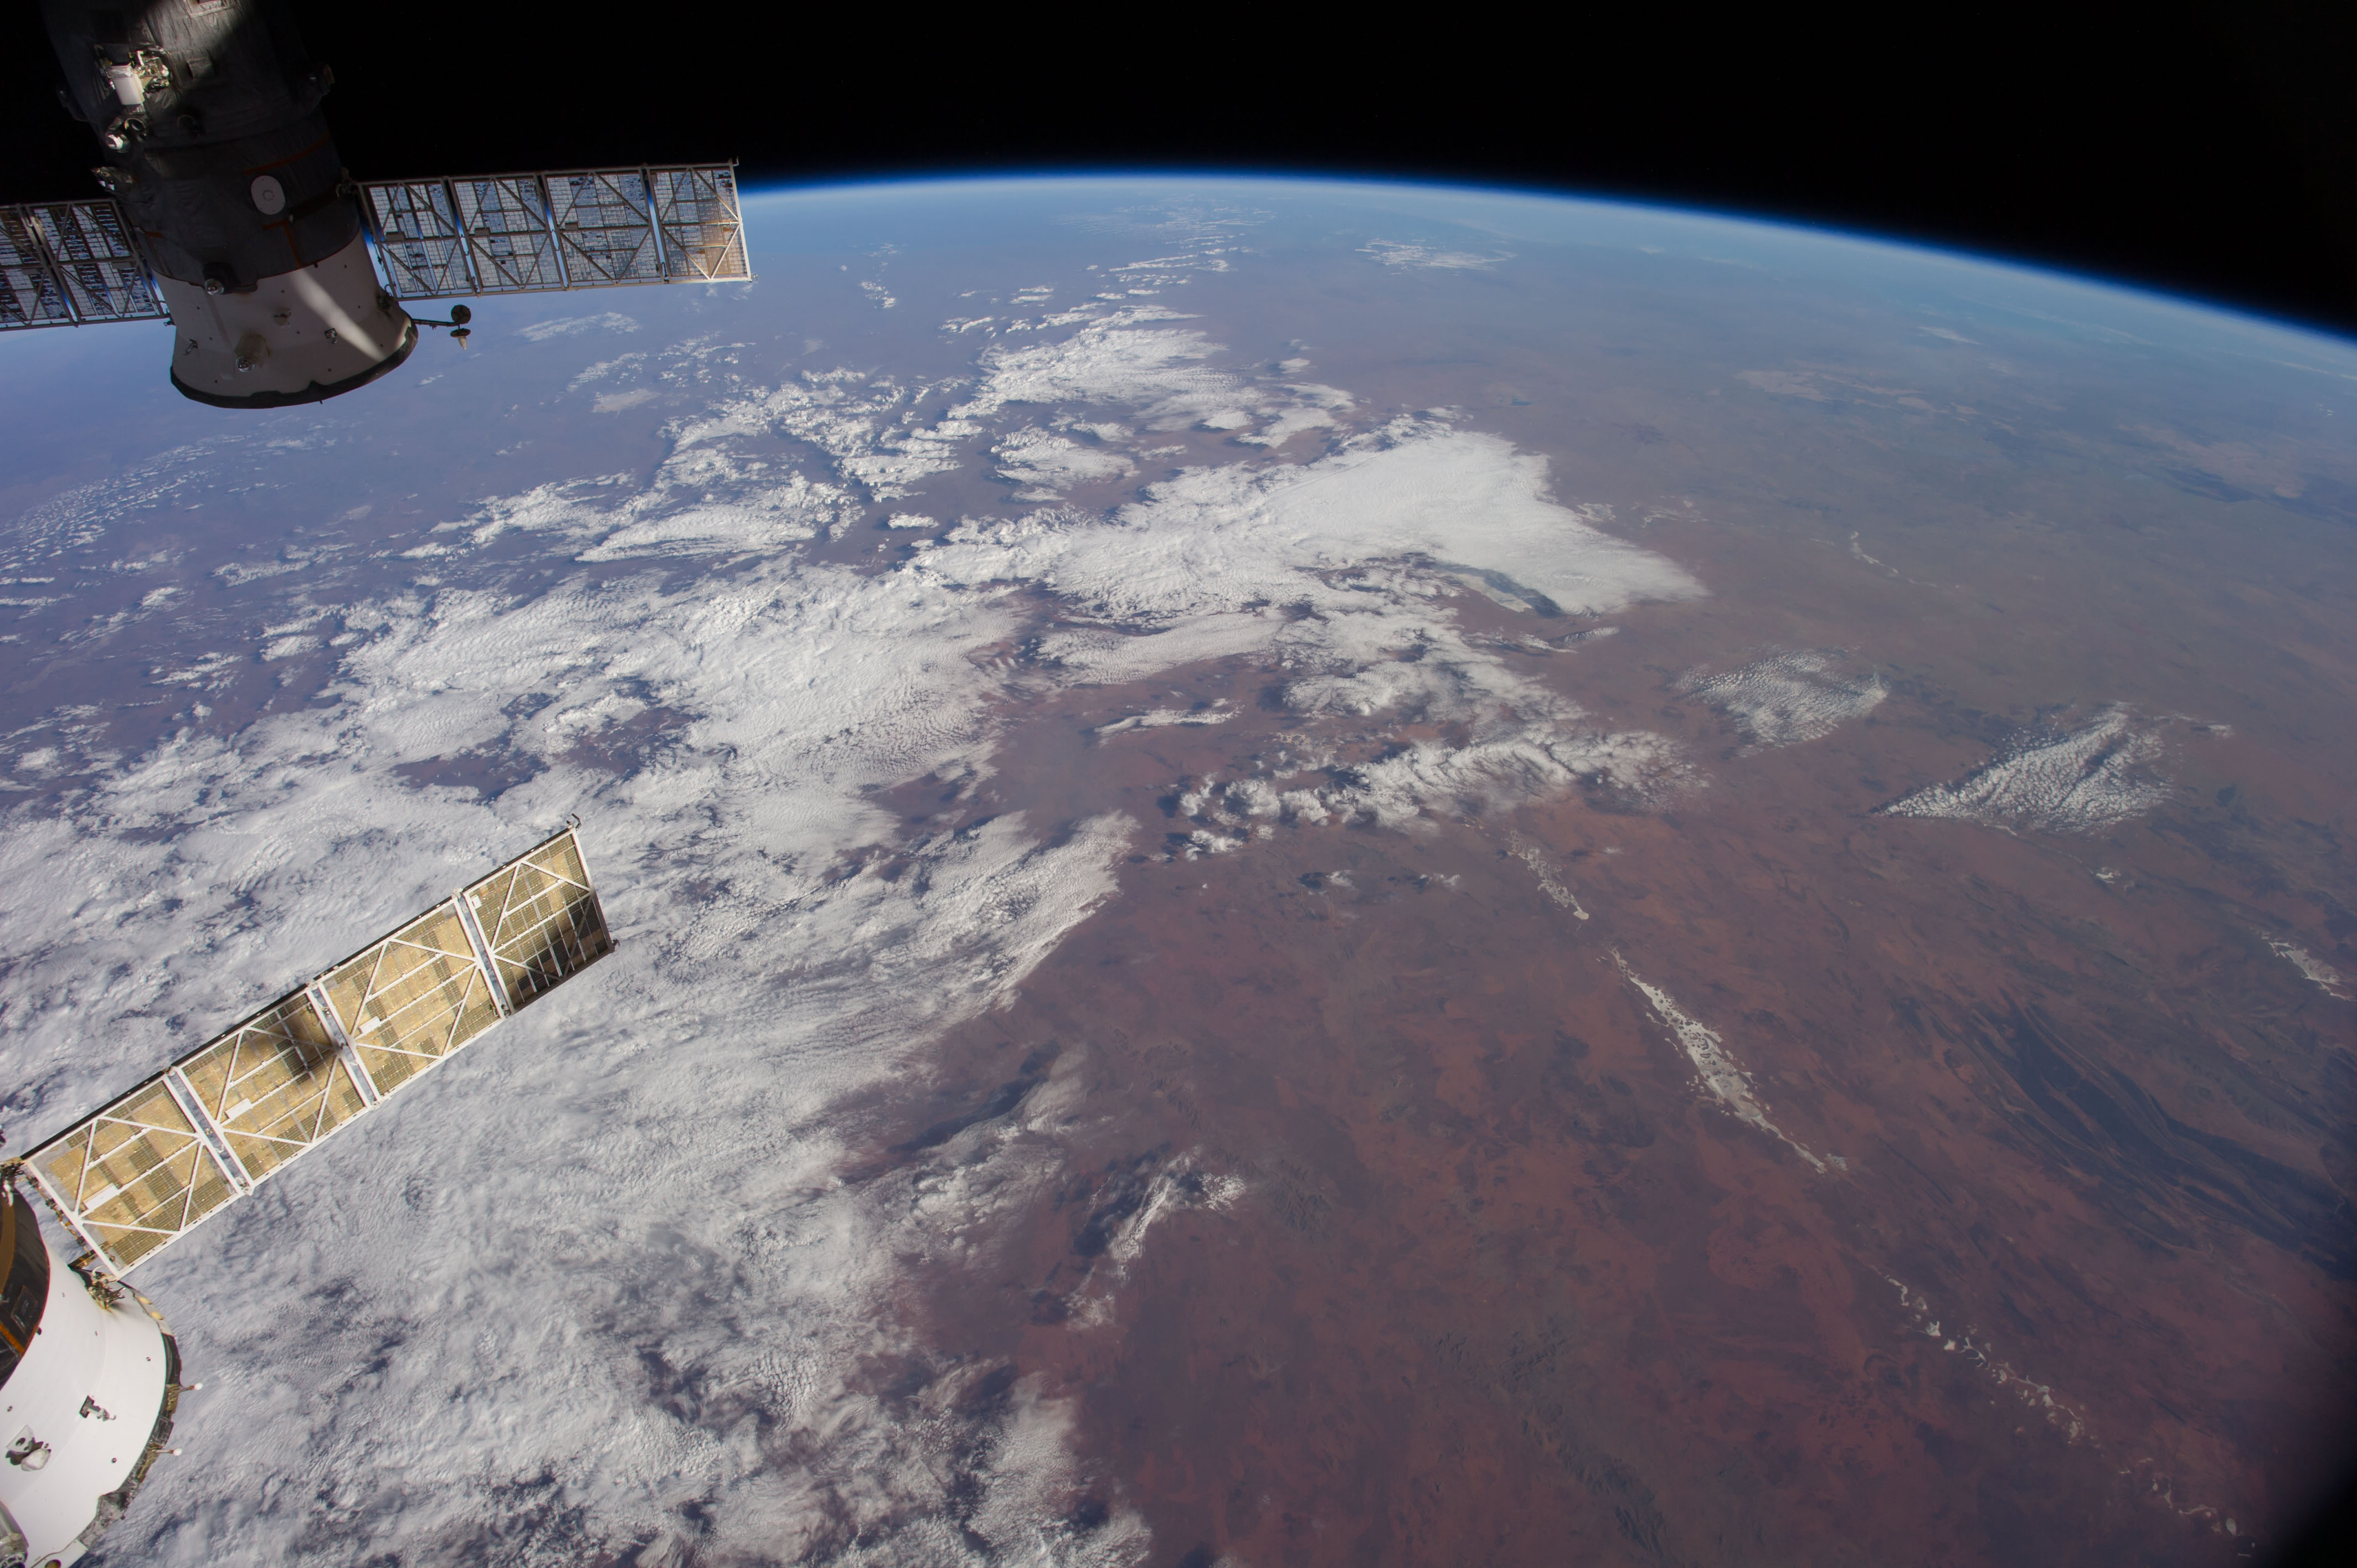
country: AUSTRALIA-WA
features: L. AMADEUS, L. MACKAY, L. GREGORY, GIBSON DES., GREAT SANDY DES., MACDONNELL RA., ATMOPSHERIC LIMB
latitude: -25.0
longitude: 128.5
